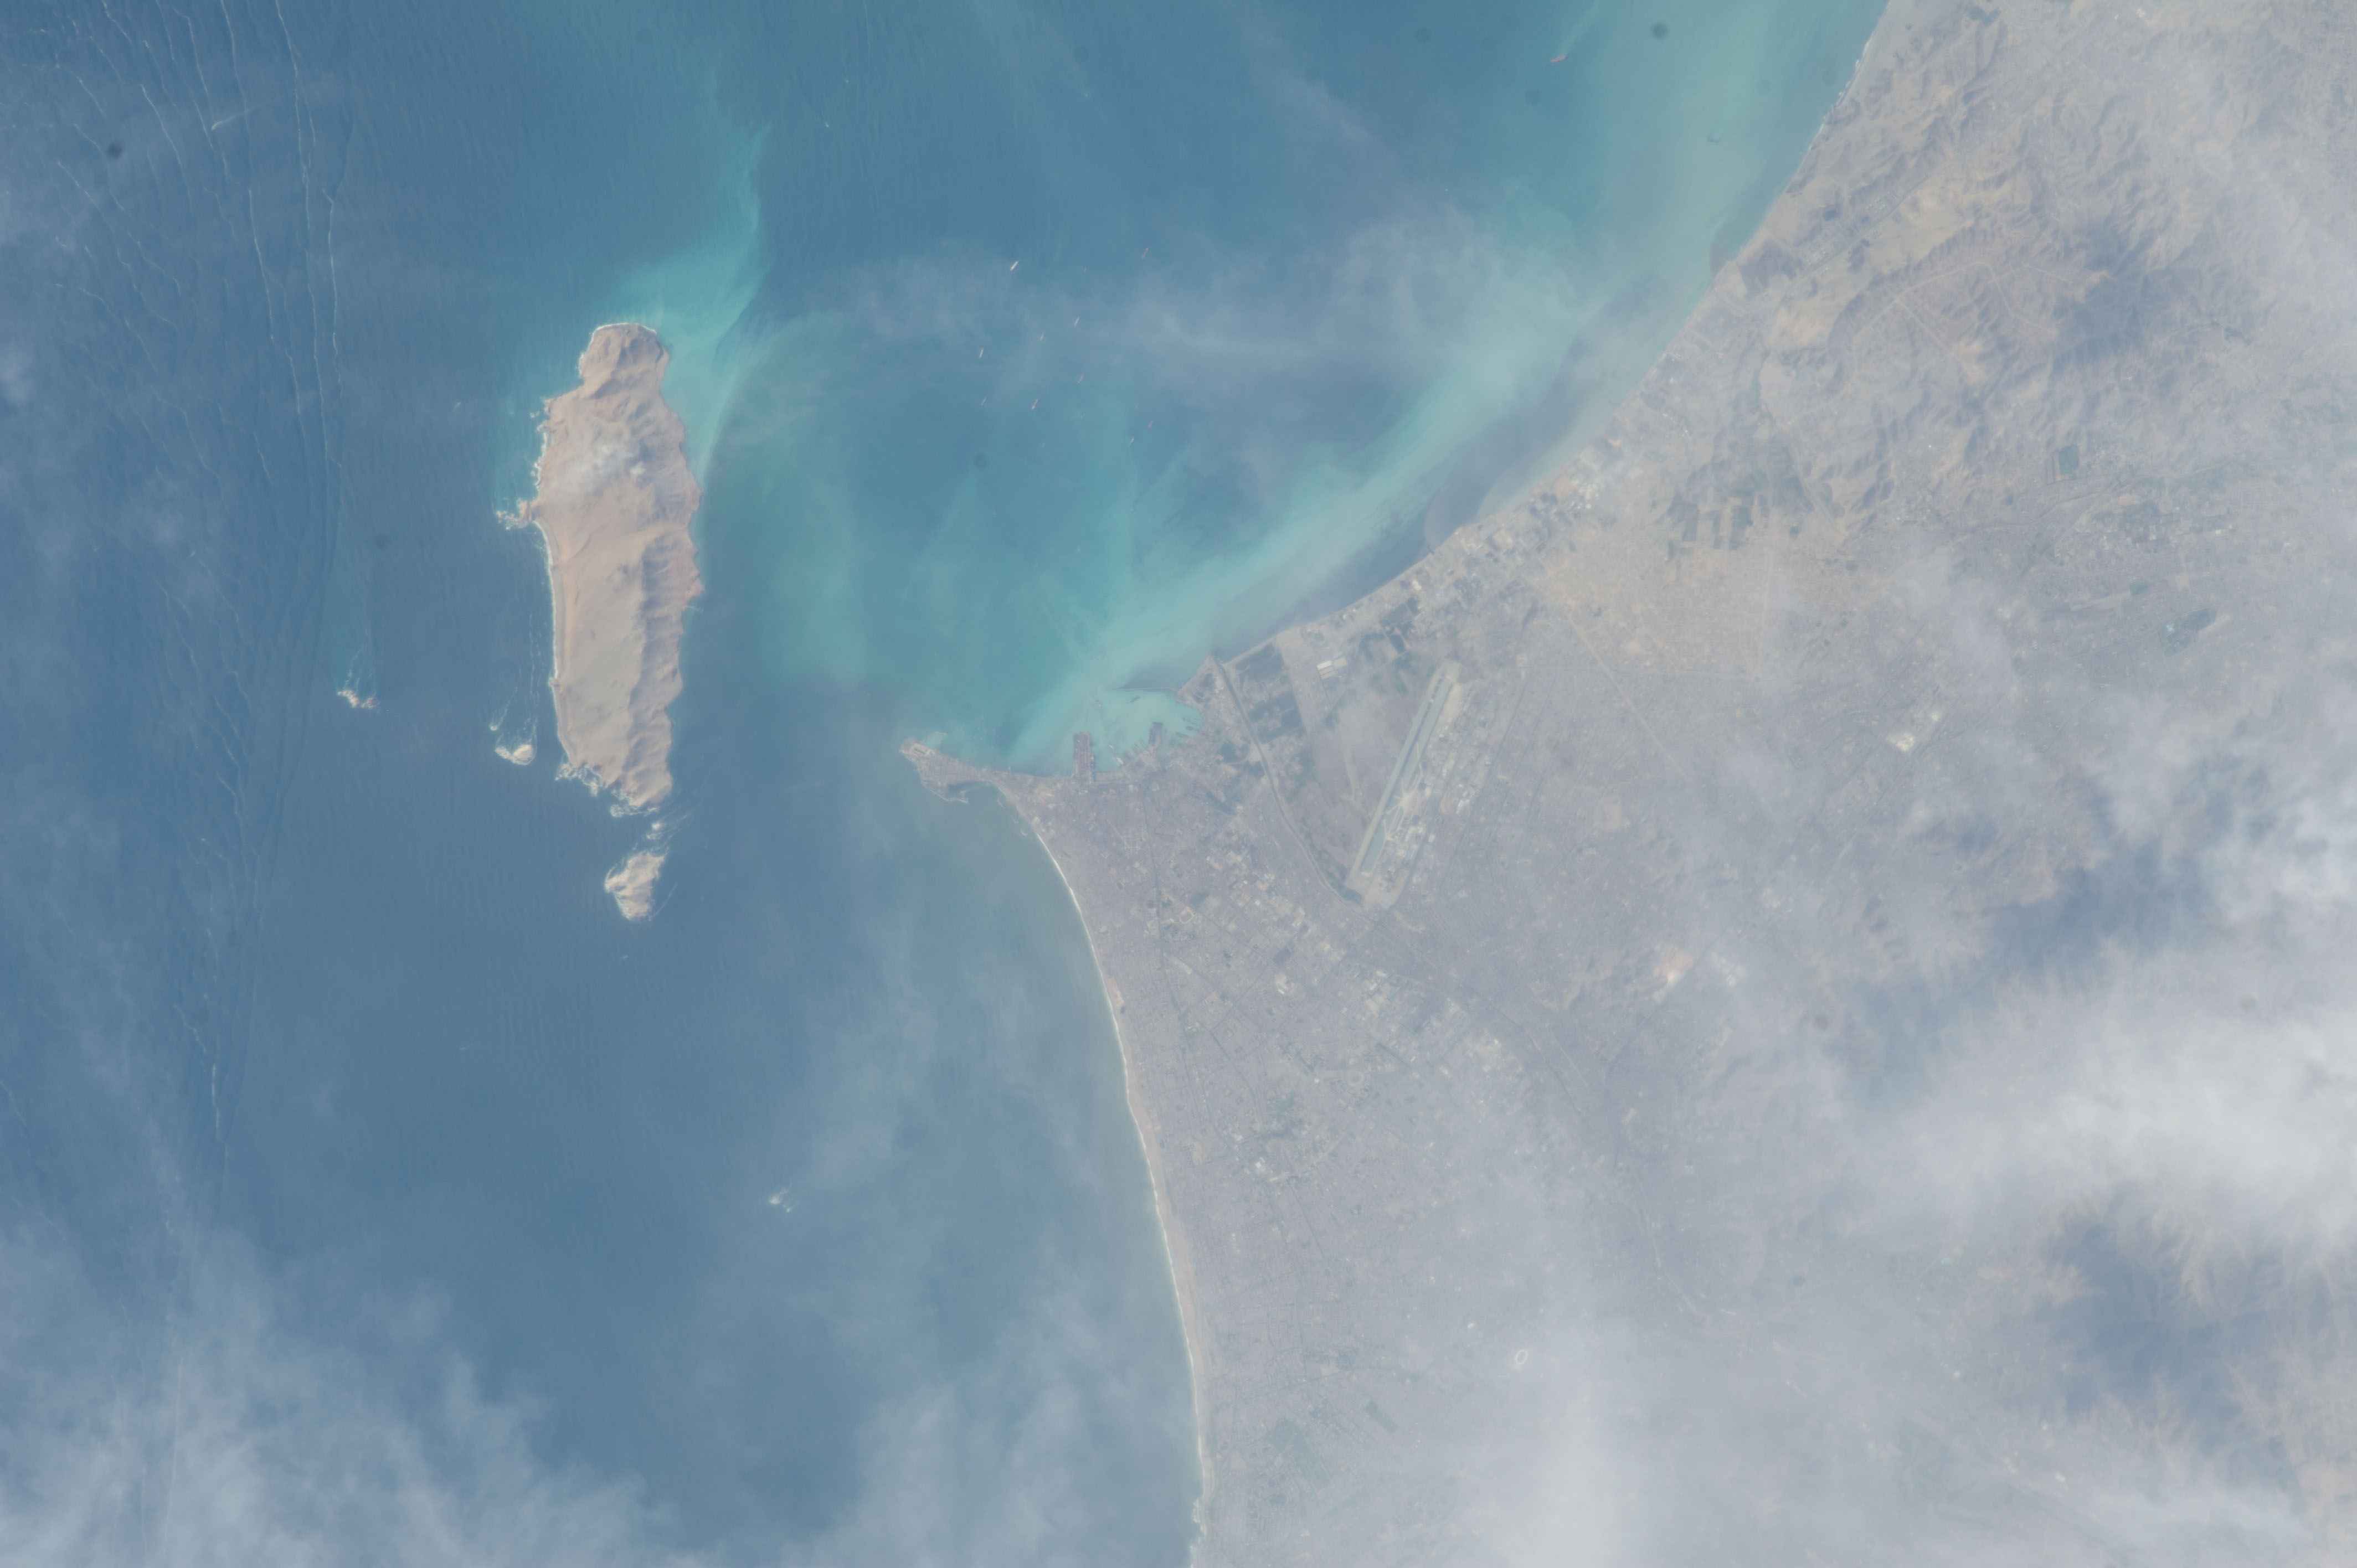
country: PERU
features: CALLAO, BAY OF CALLAO, LIMA, AIRPORT, SAN LORENZO I.
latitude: -12.1
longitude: -77.1
